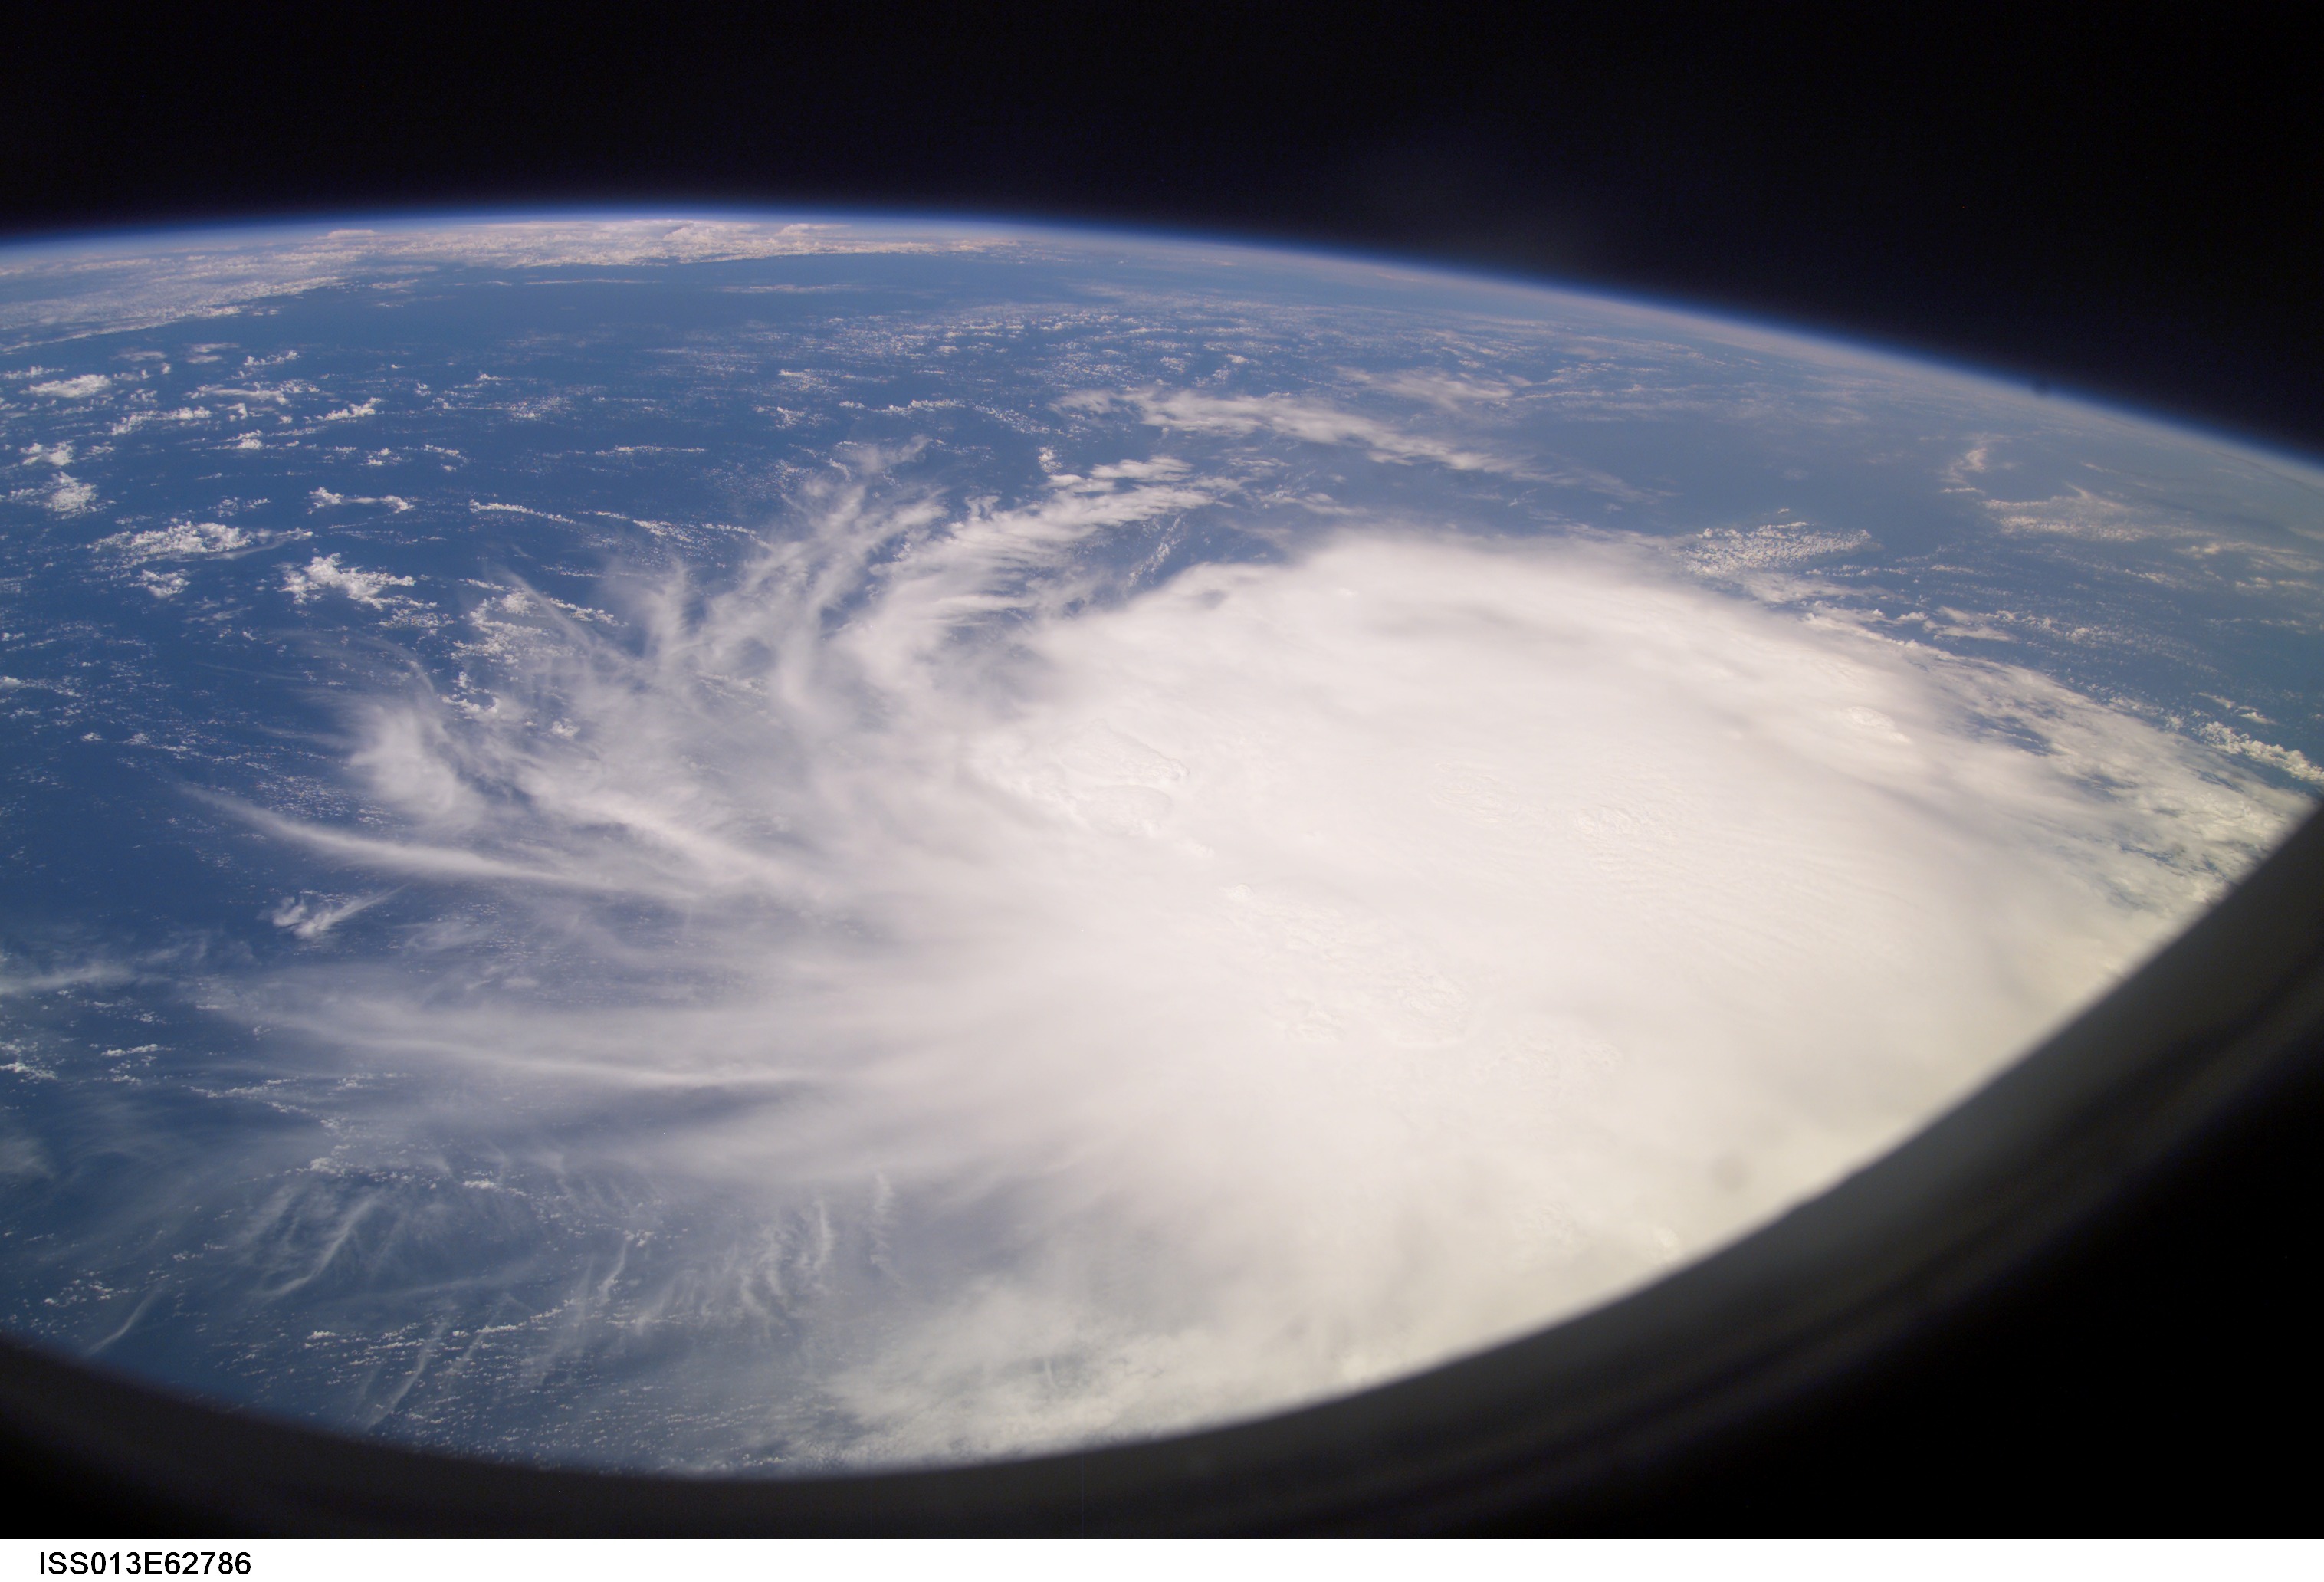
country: ATLANTIC OCEAN
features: PAN-TROPICAL STORM CHRIS
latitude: 19.2
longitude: -63.4
